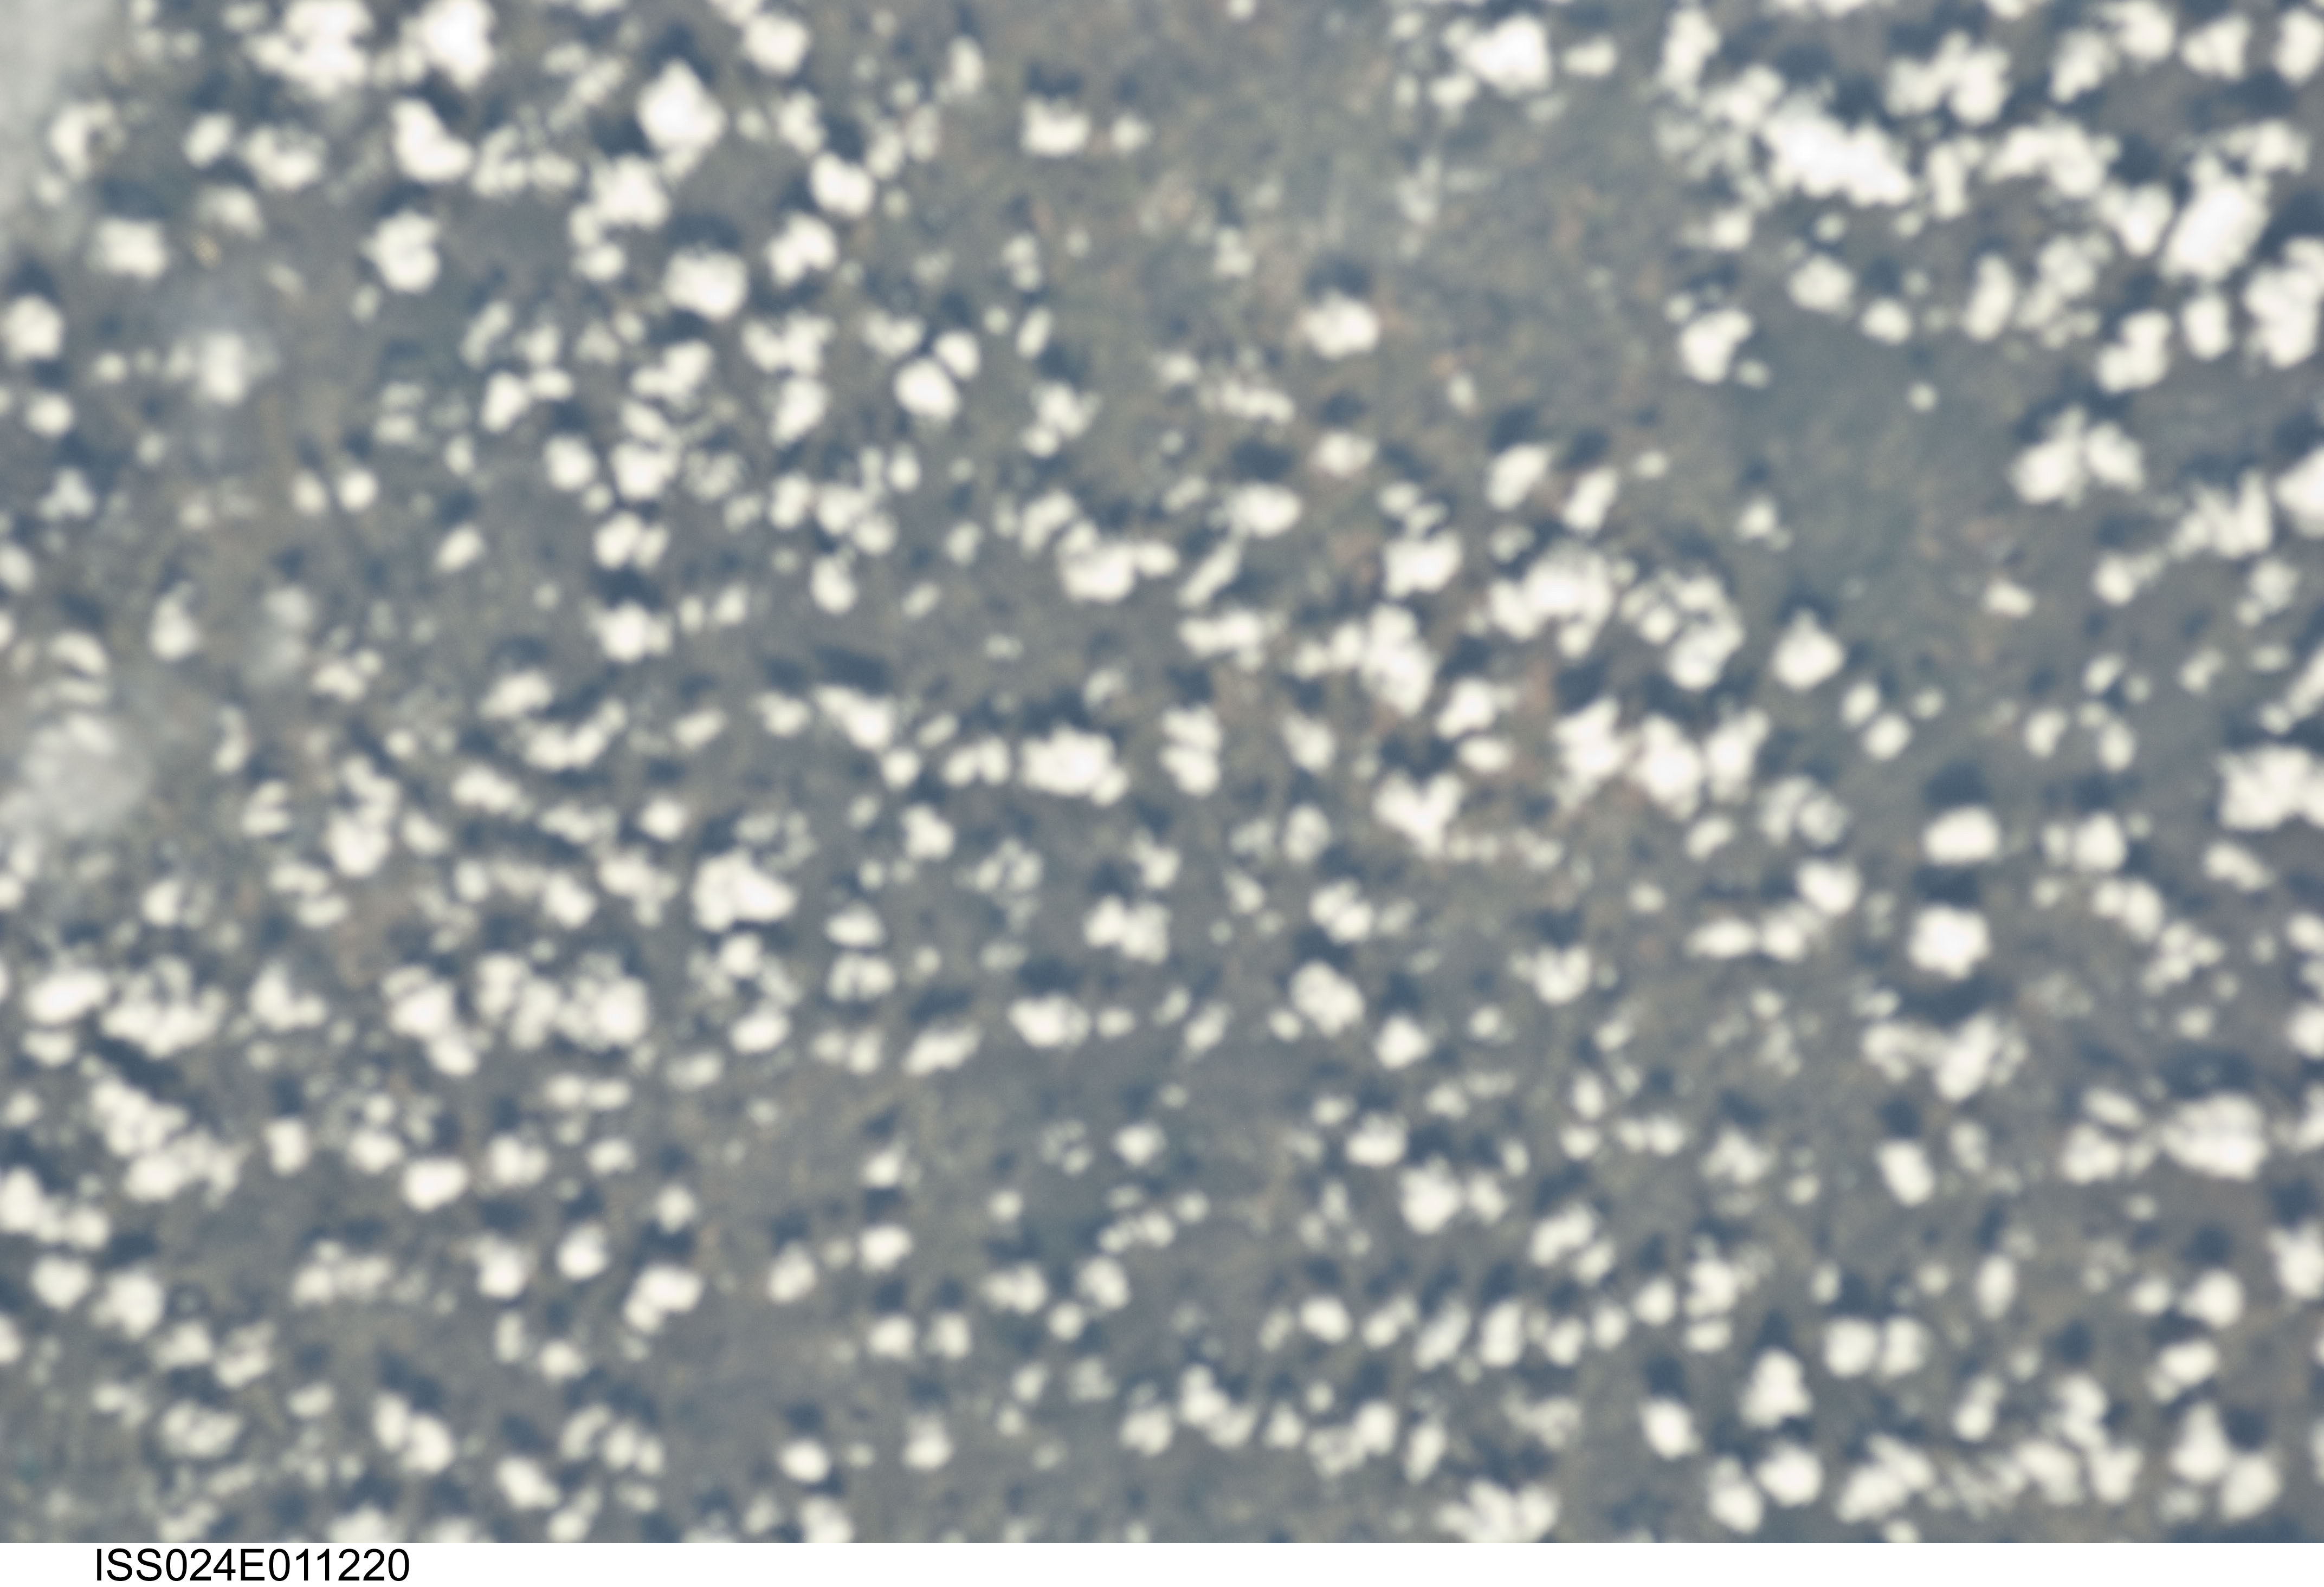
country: USA-TEXAS
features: SOFT, AREA SE. OF STONEWALL
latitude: 30.1
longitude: -98.6
